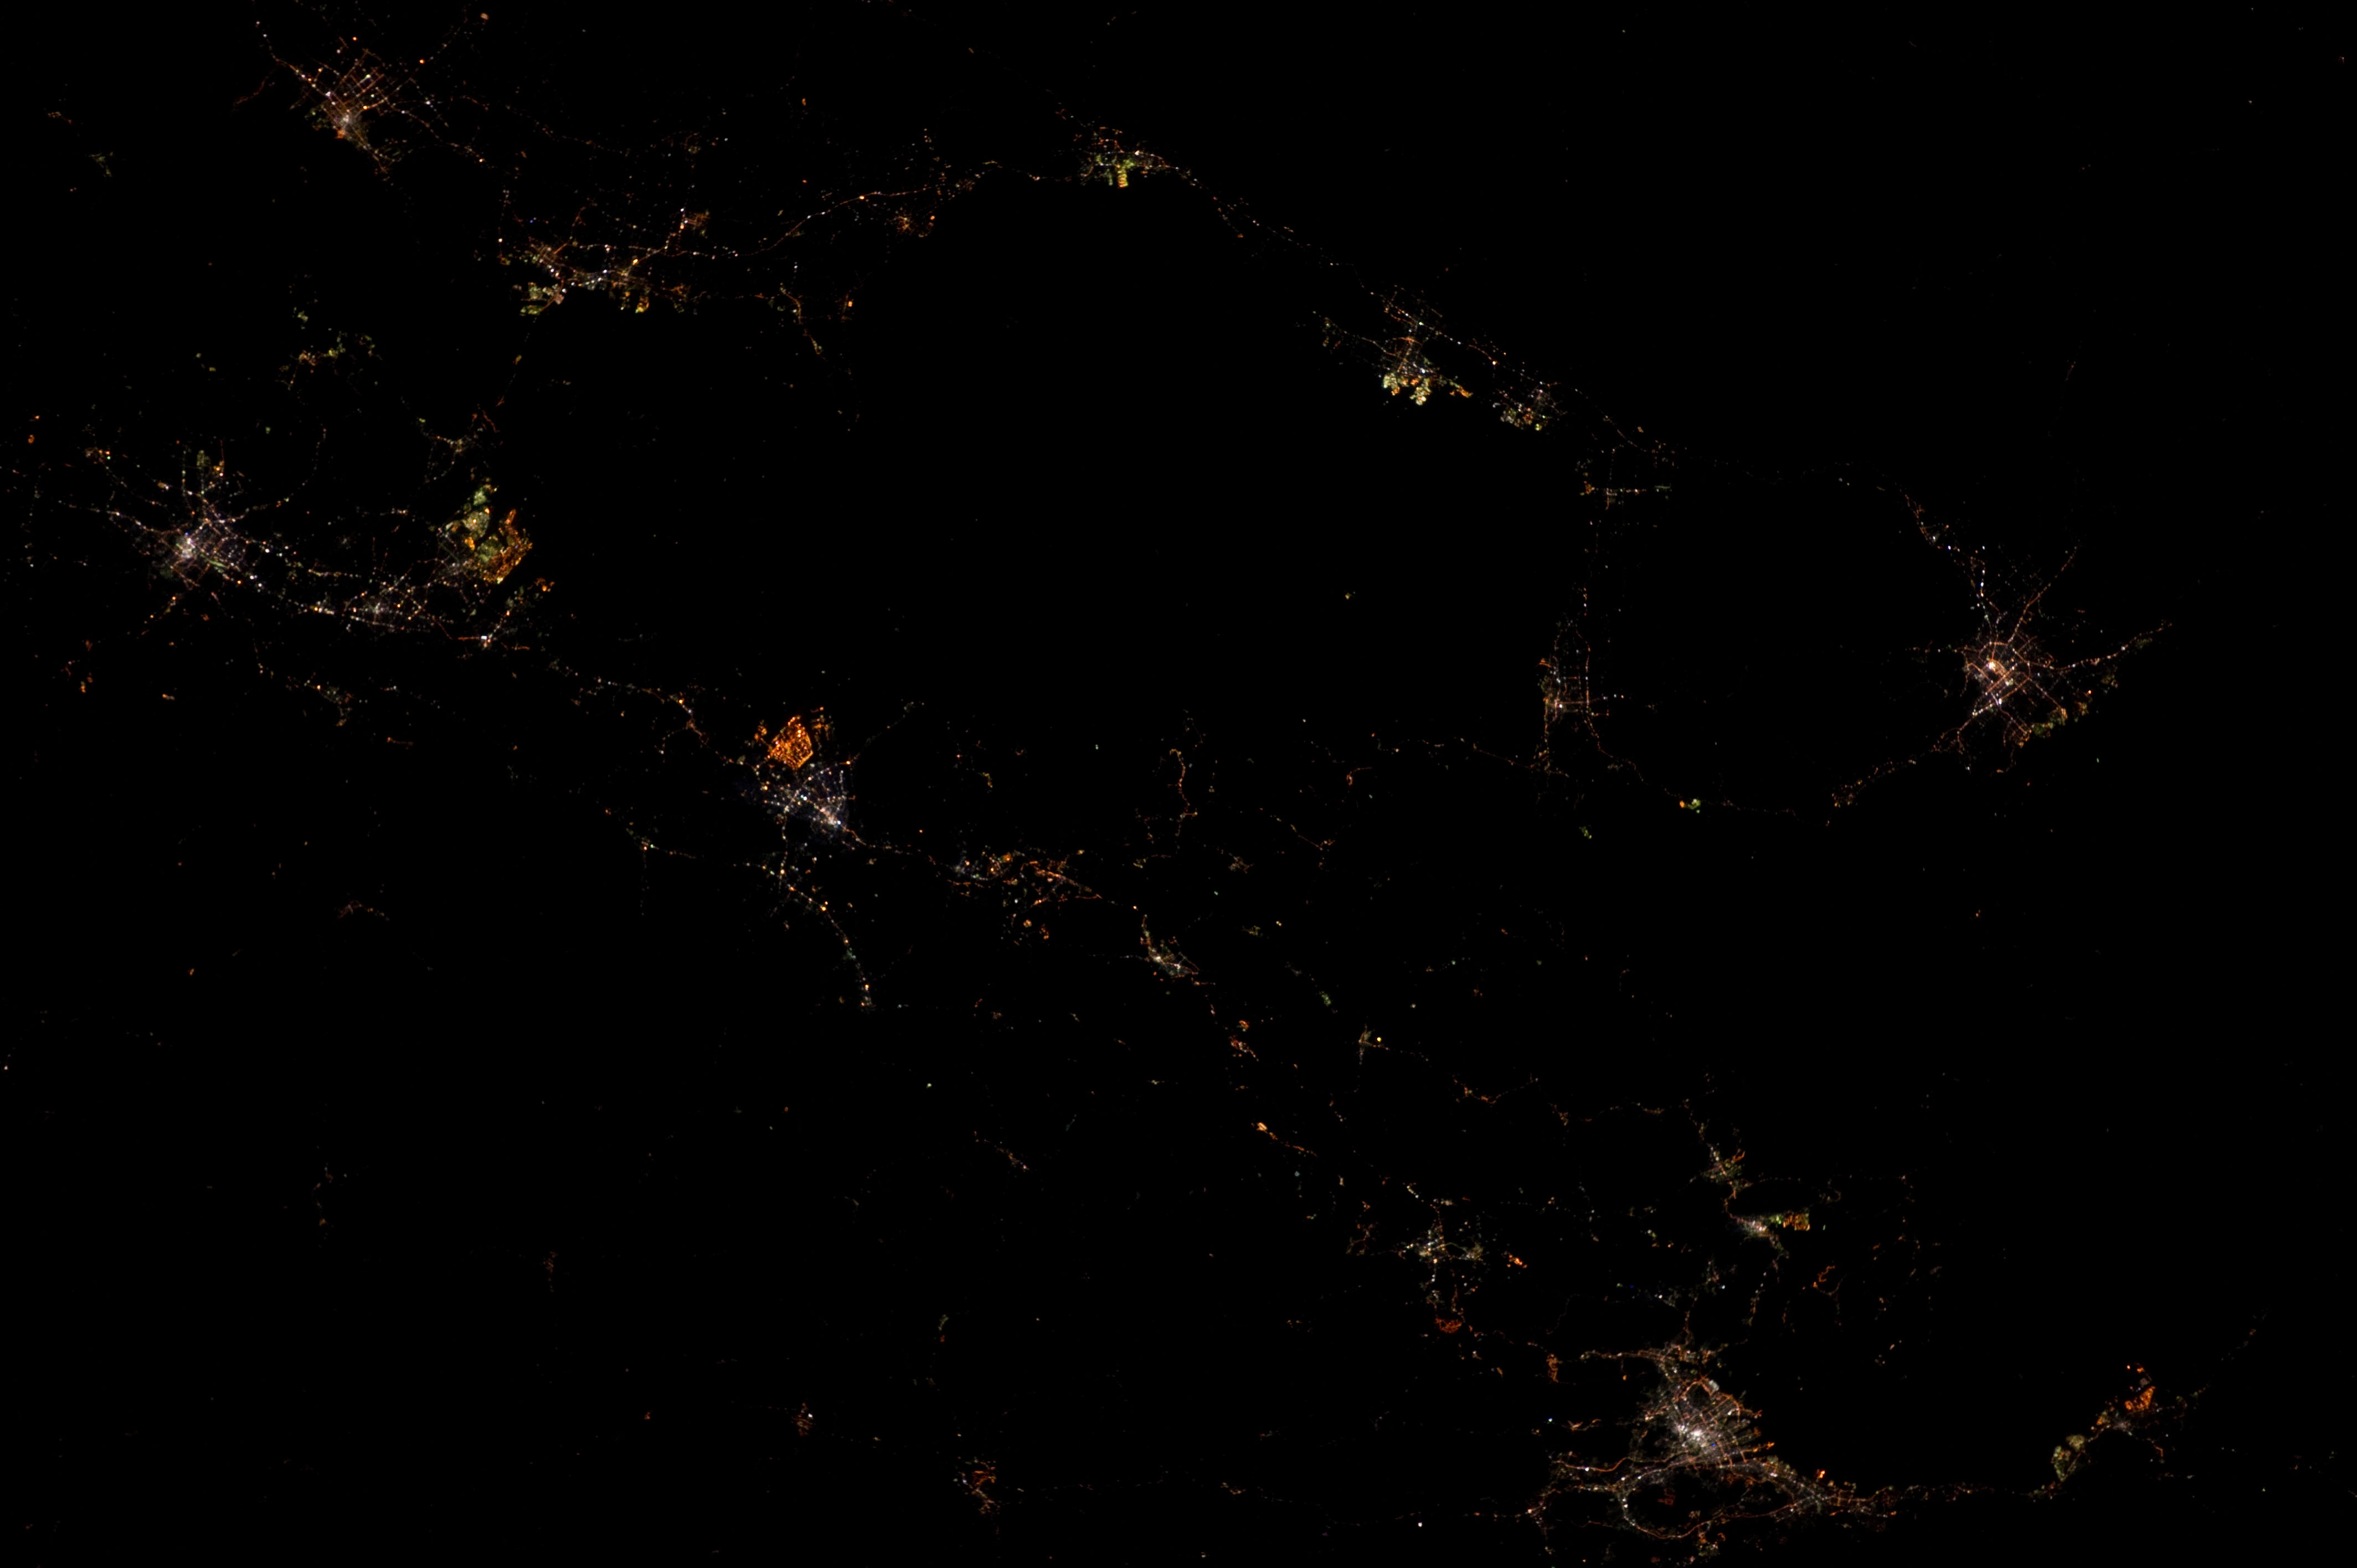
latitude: 35.1
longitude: 134.4
